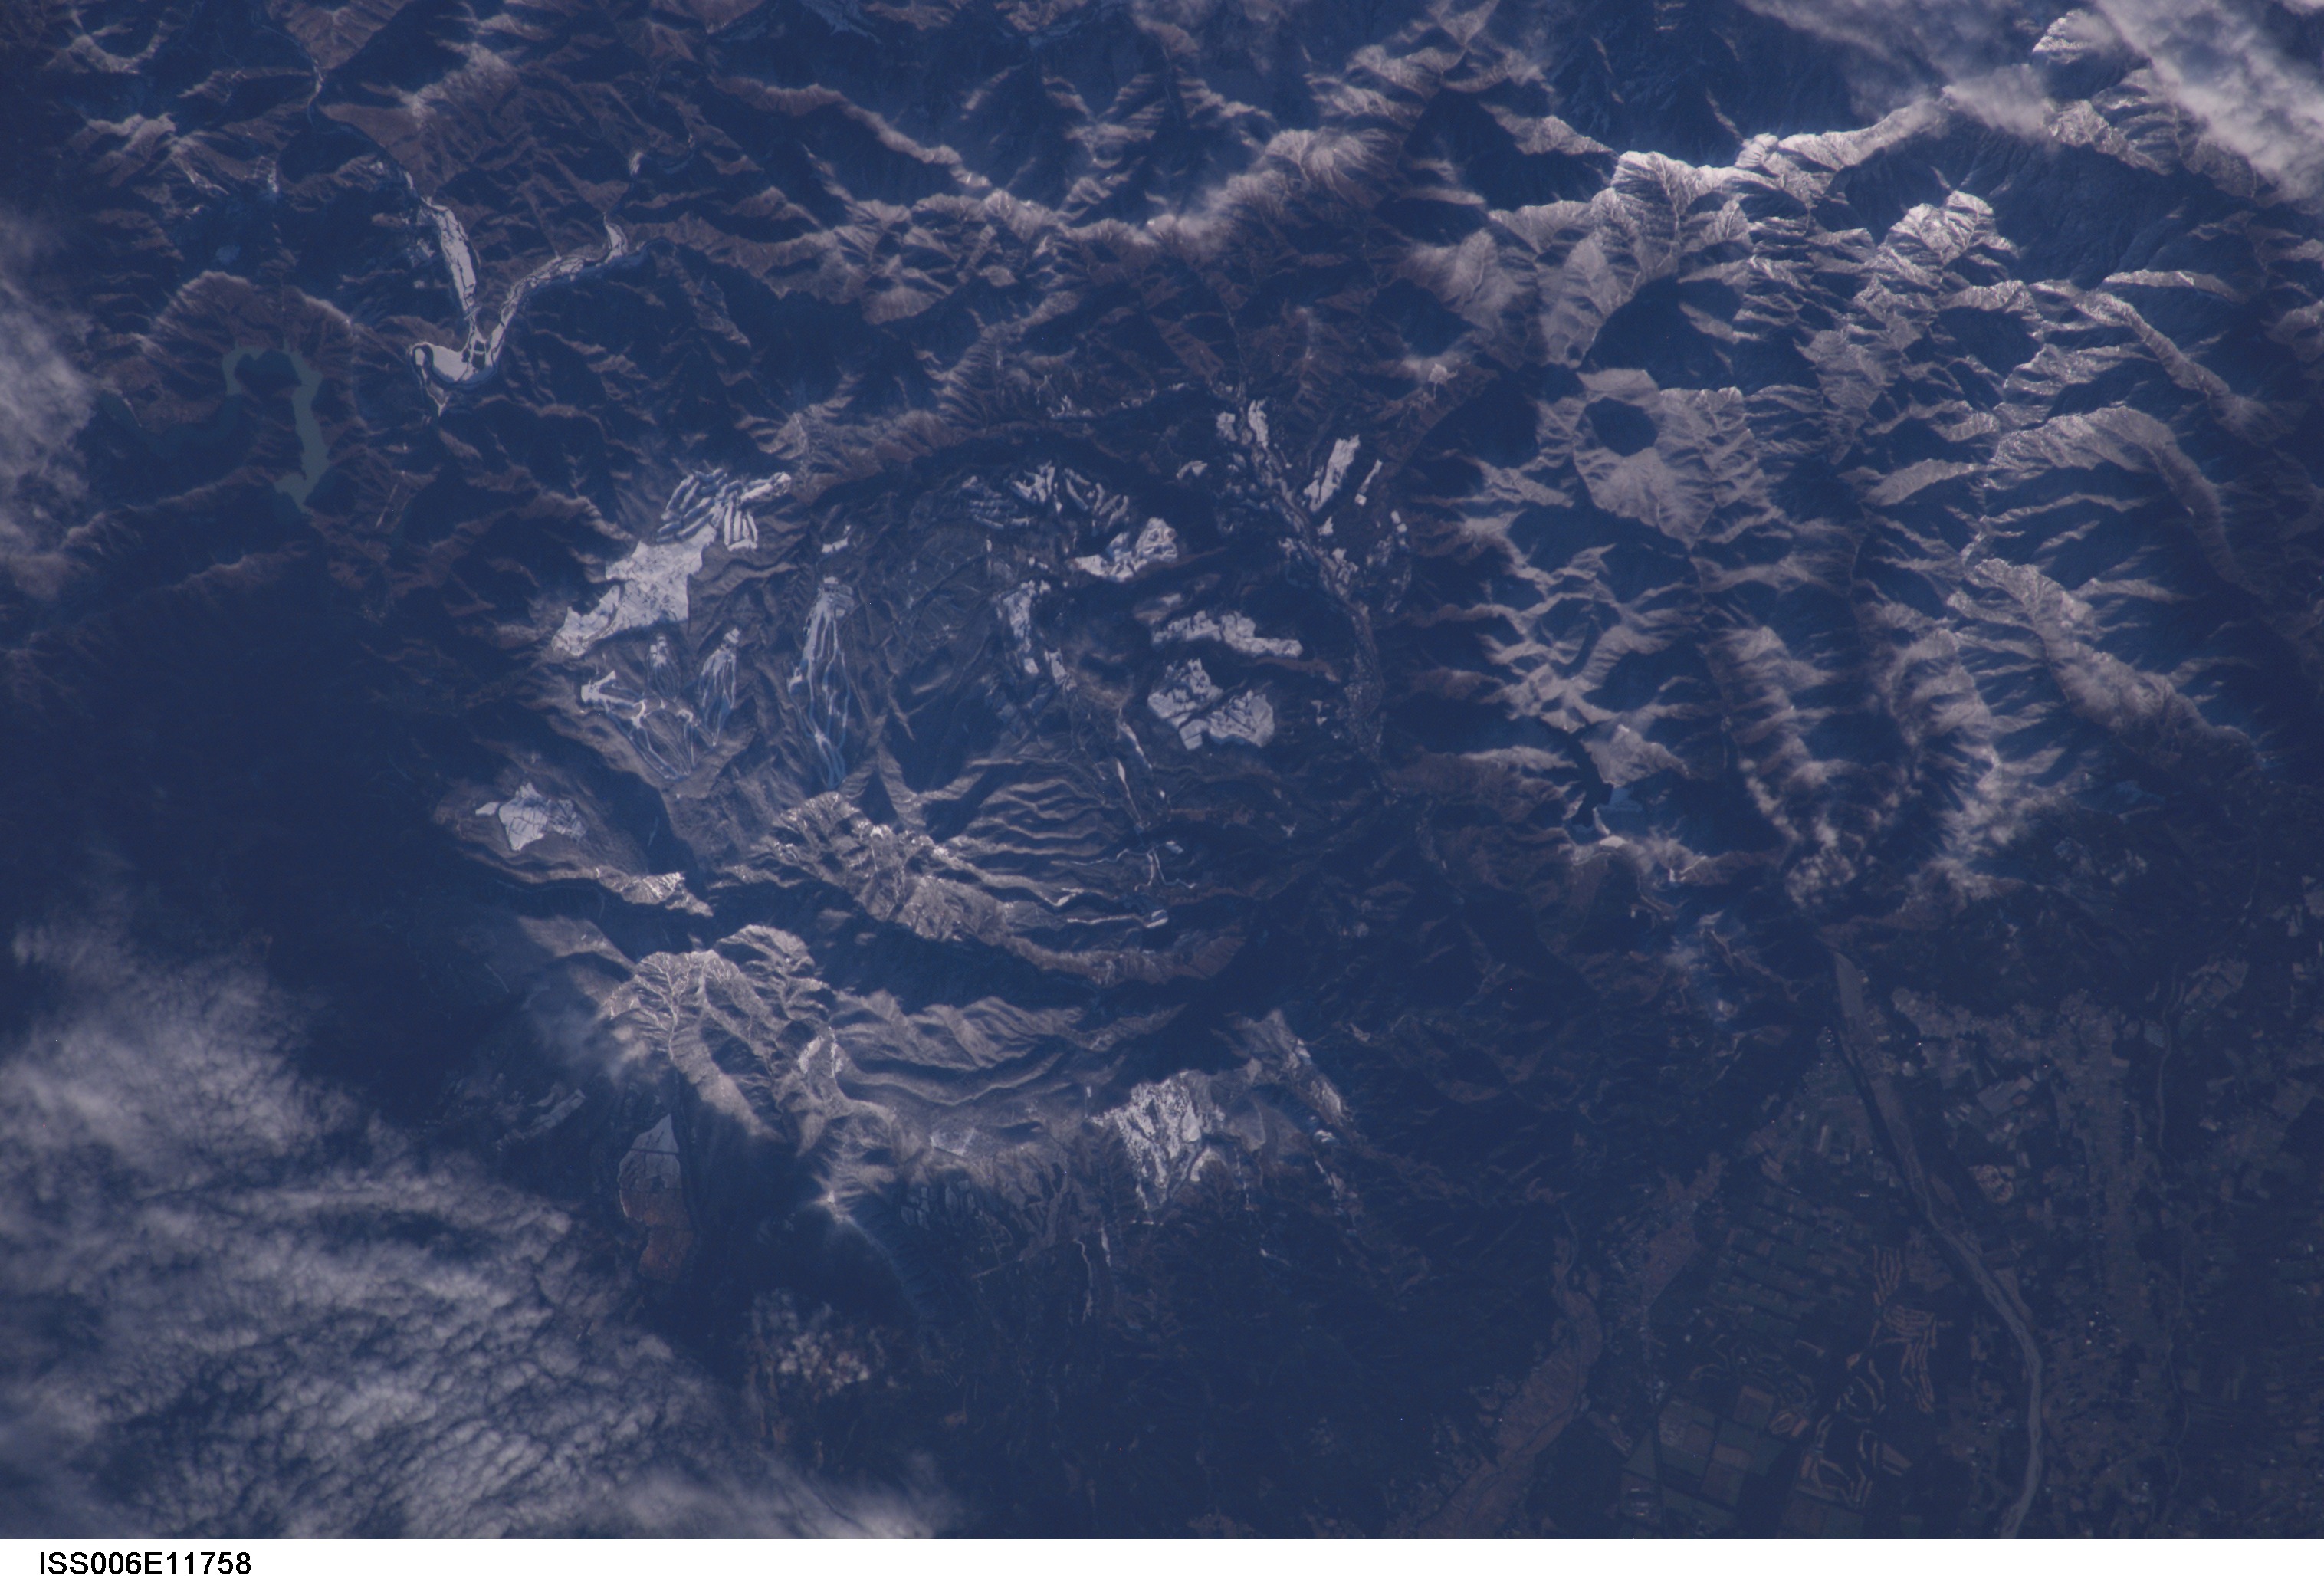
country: JAPAN
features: MOUNTAINS, SNOW, AGRICULTURE
